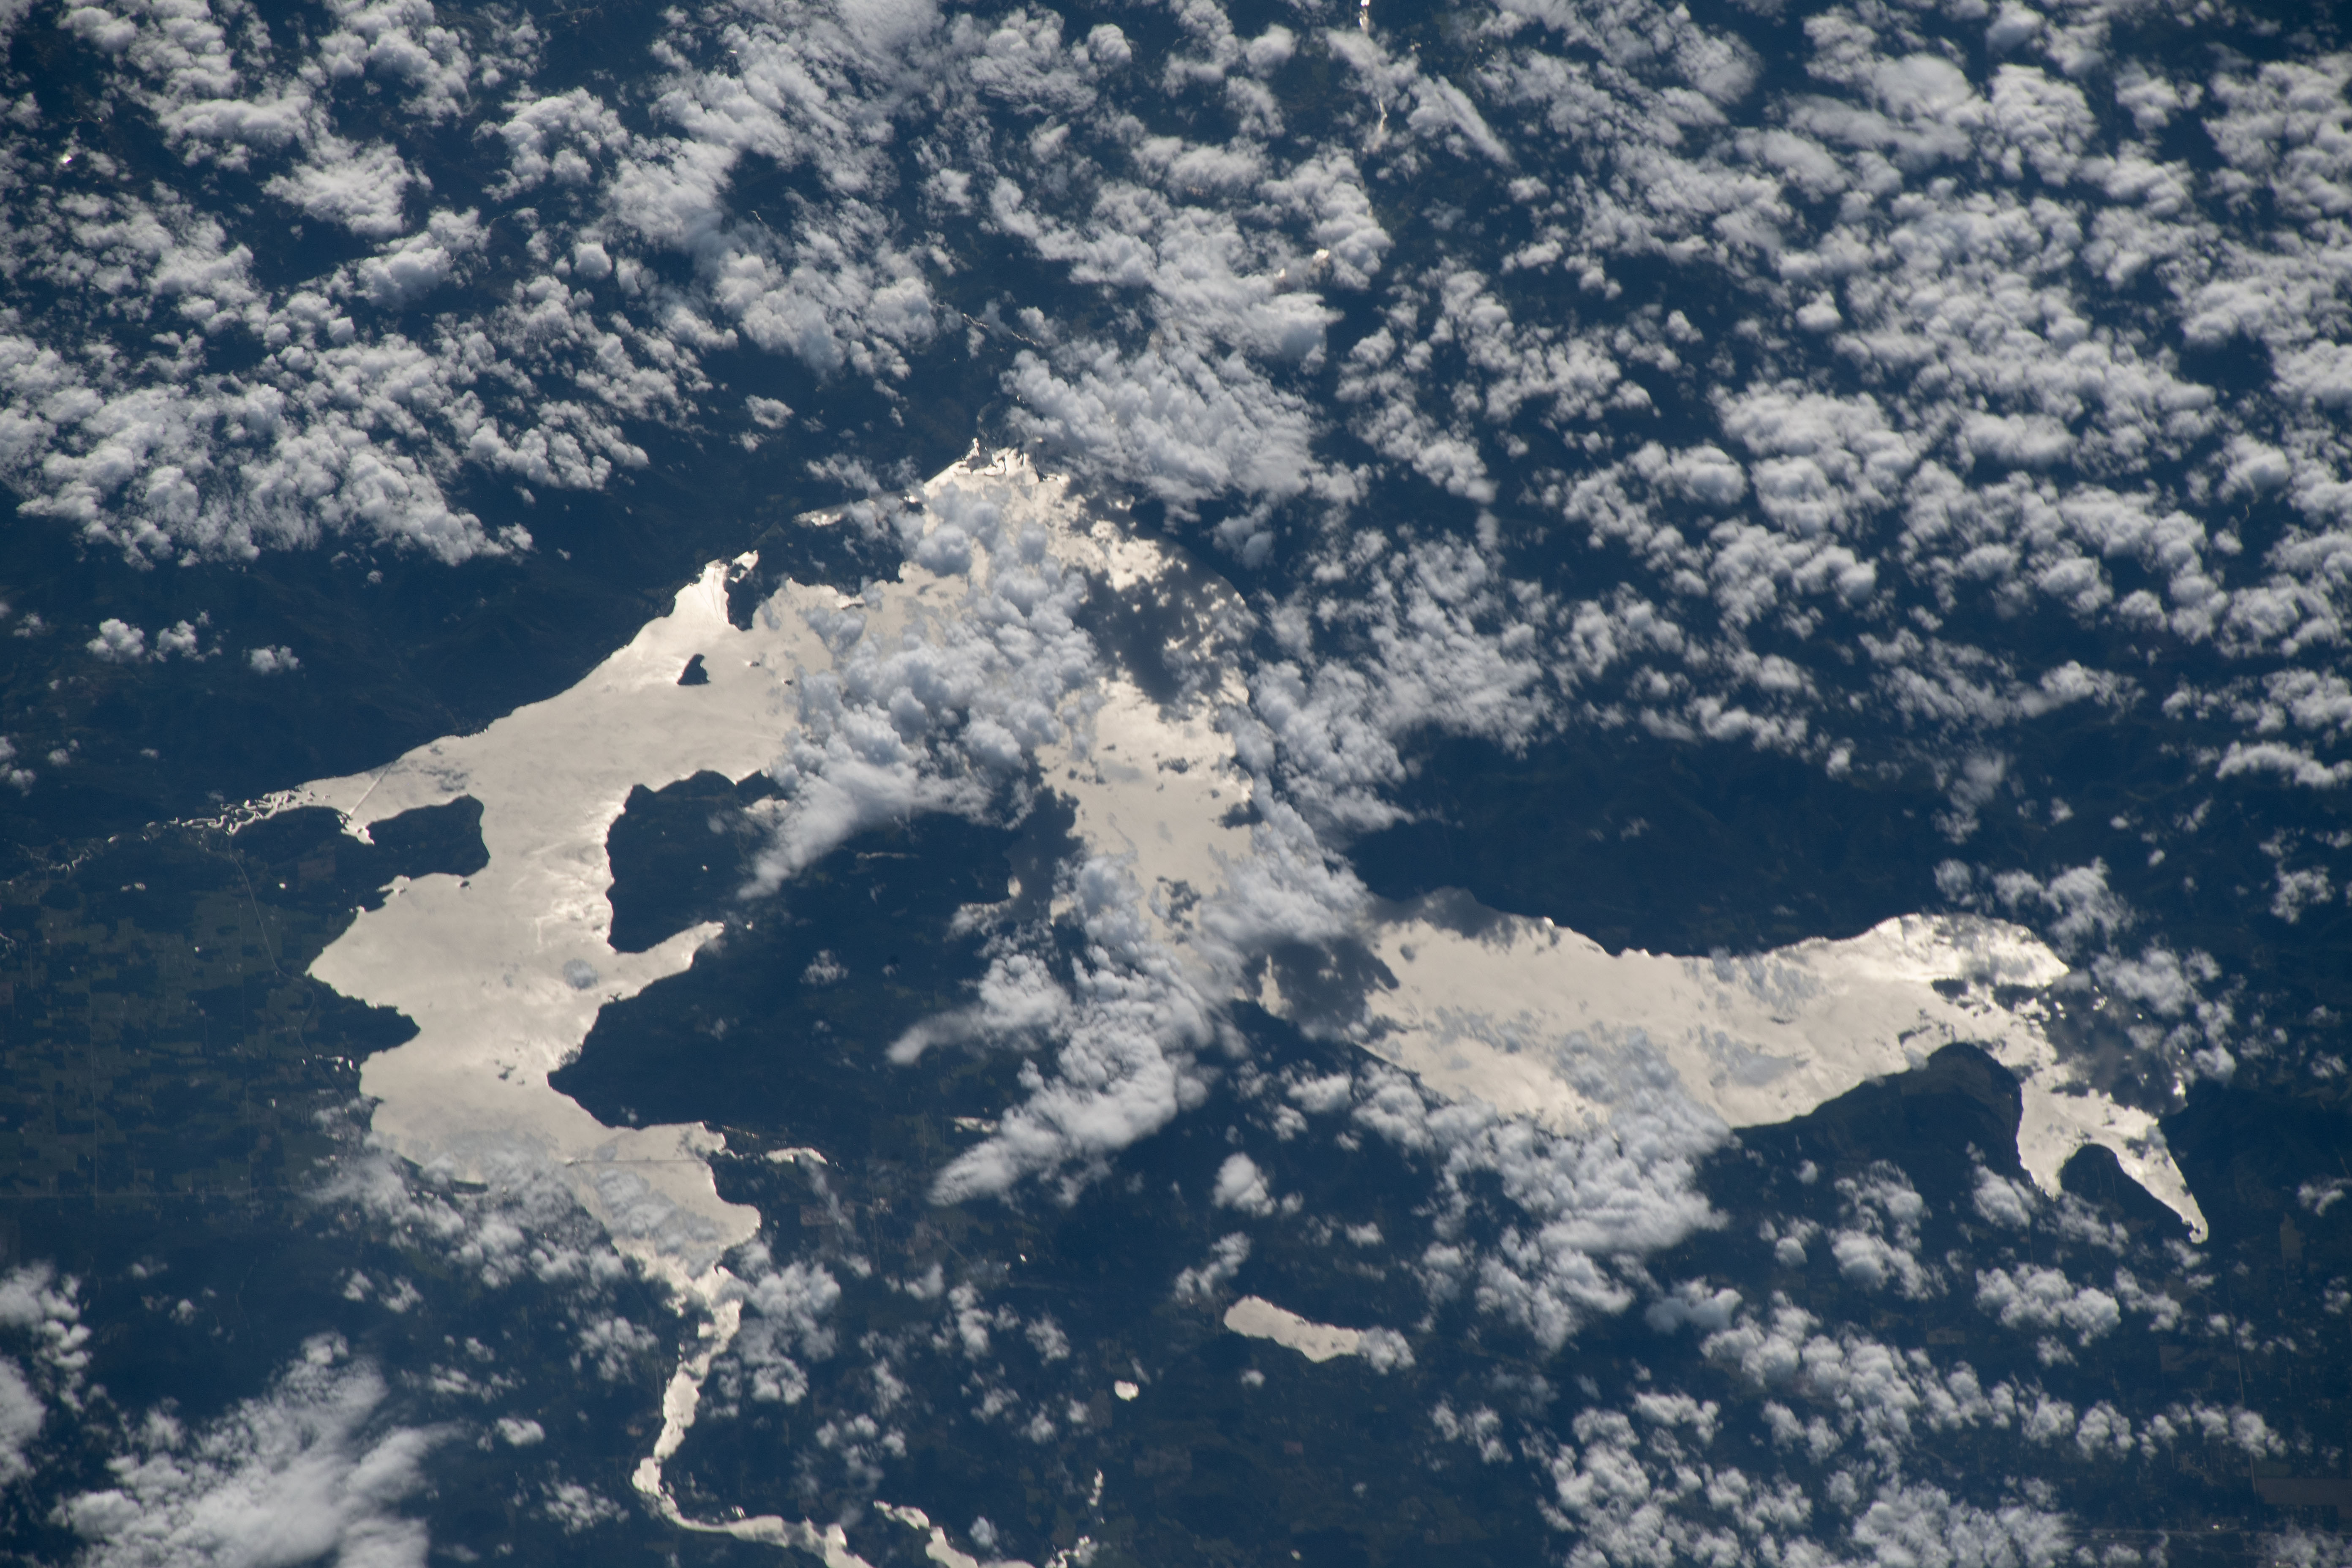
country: USA-IDAHO
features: COCOLALLA LAKE, COCOLALLA, BAYVIEW, BLACKTAIL MOUNTAIN, SOUTH THREE SISTERS PEAK, CAPE HORN PEAK
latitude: 48.1
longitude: -116.4
